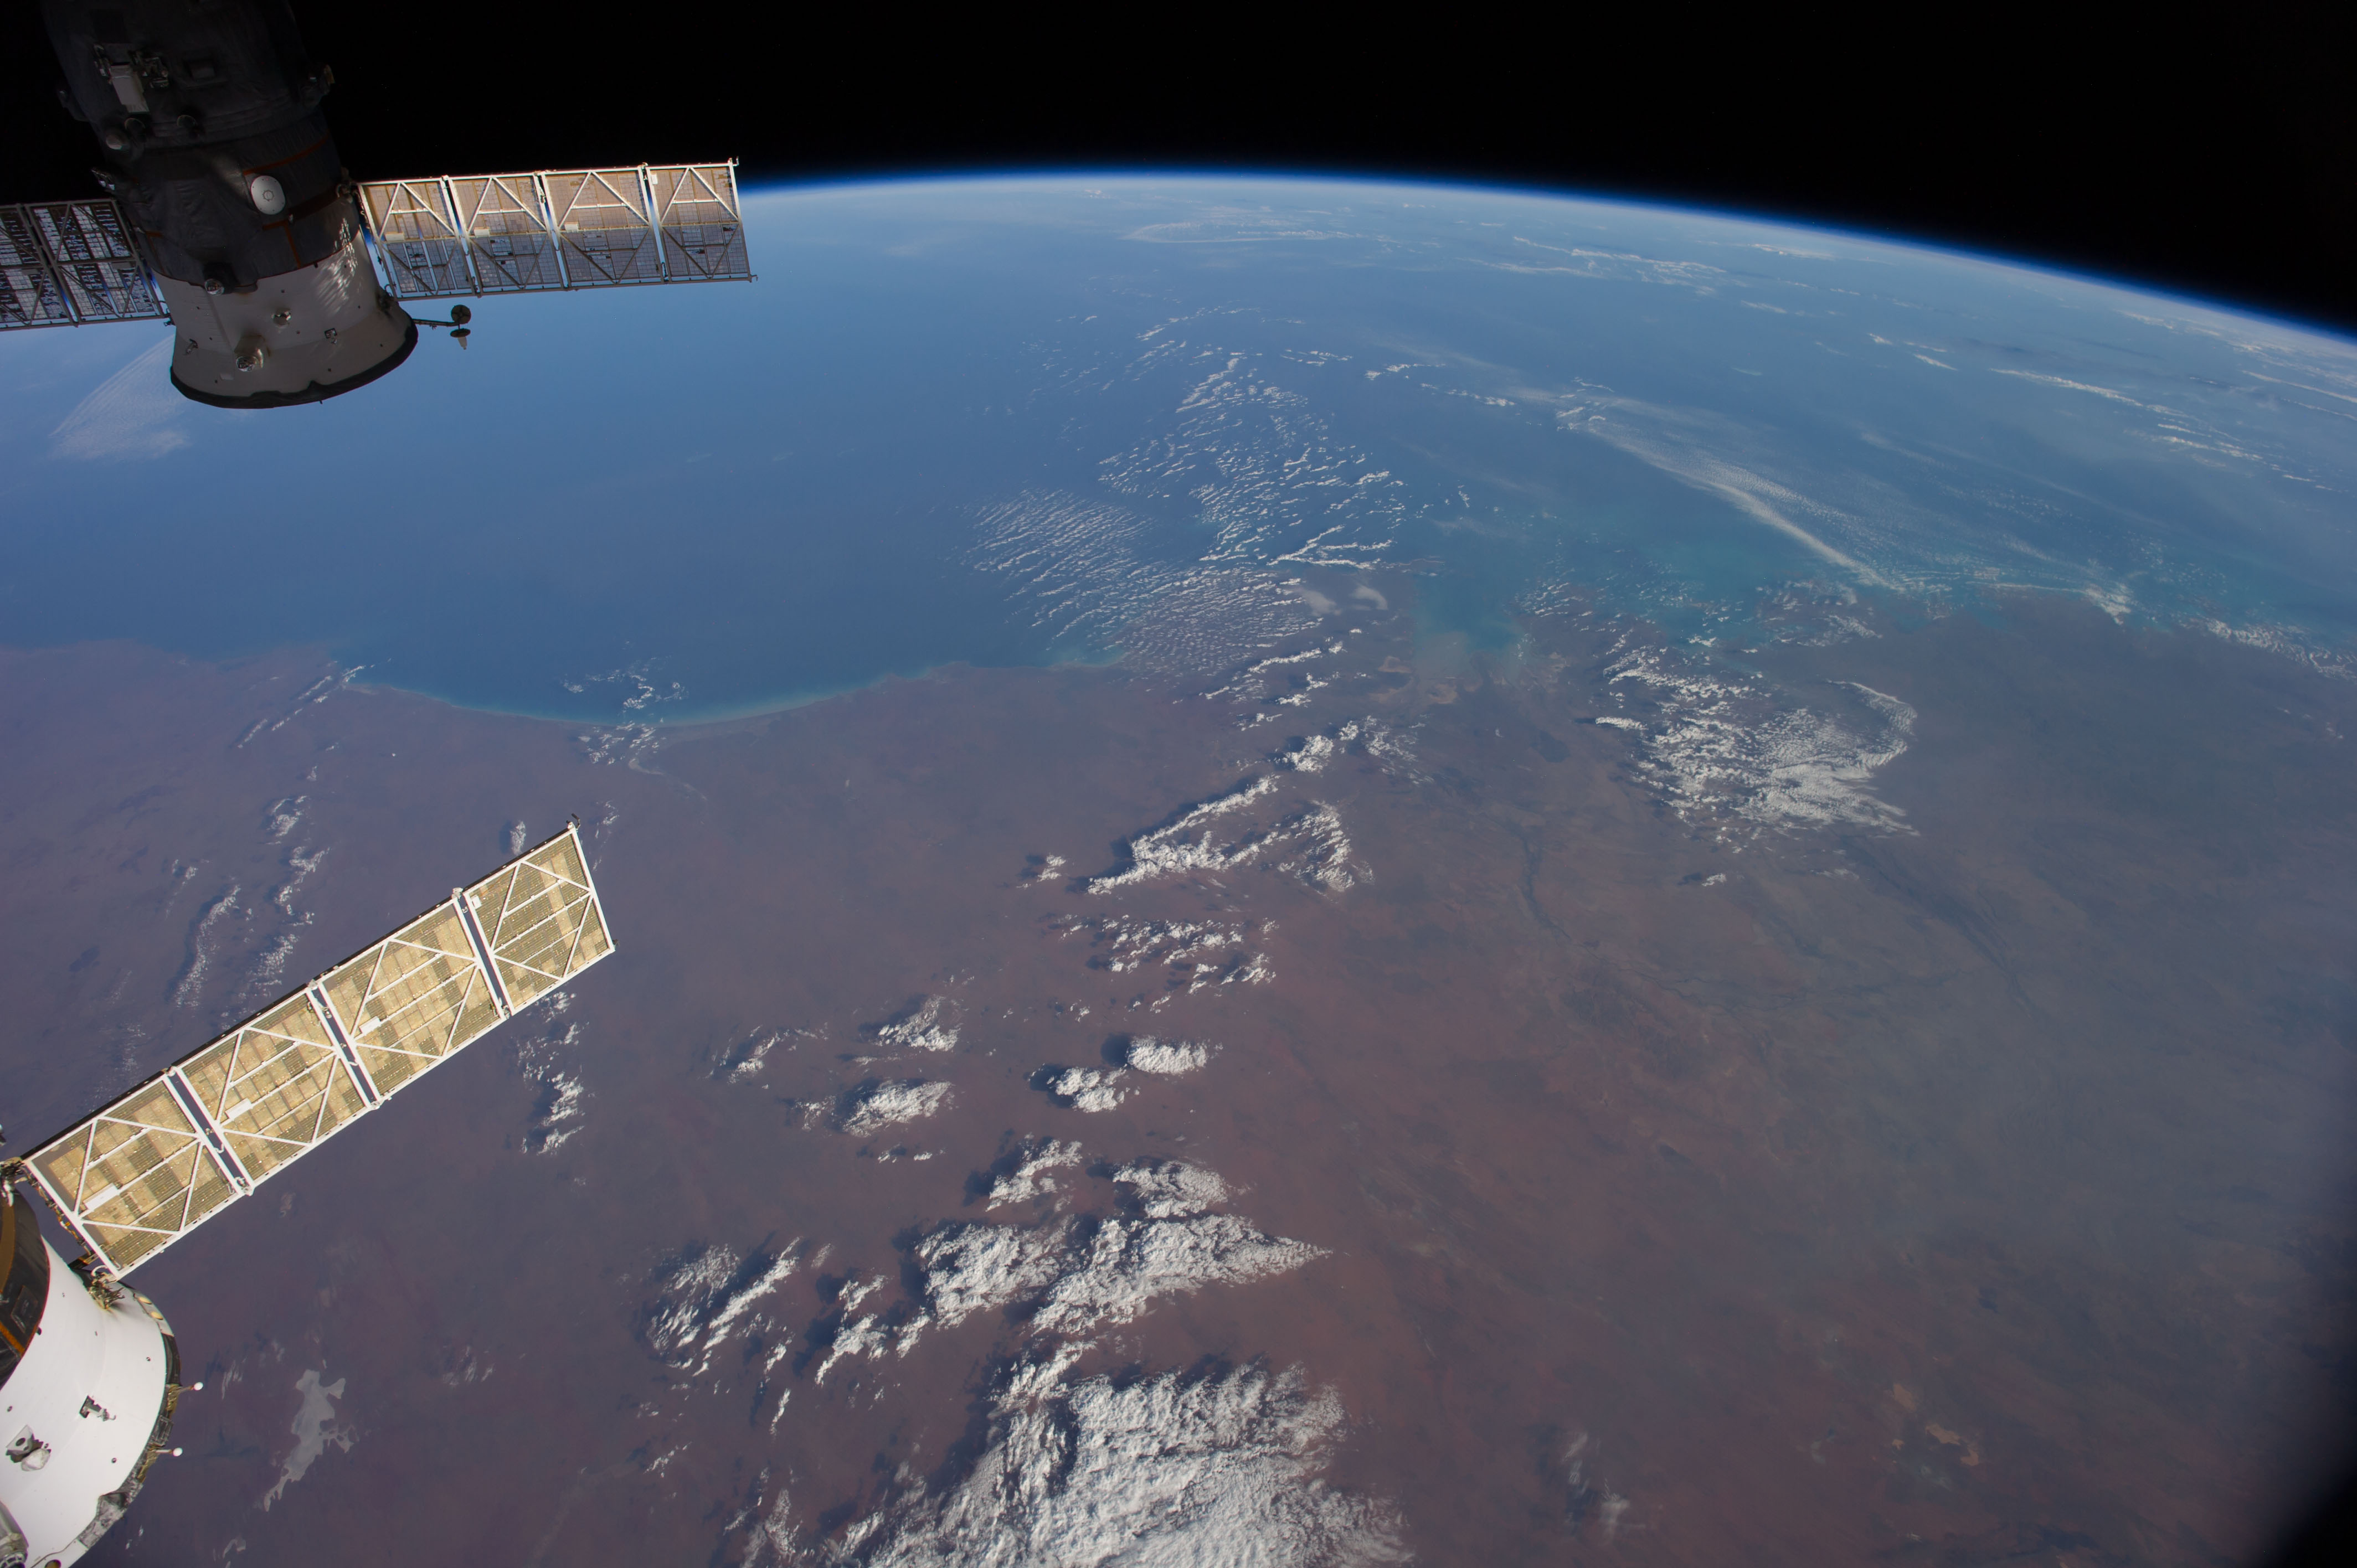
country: AUSTRALIA-WA
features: INDIAN O., KING SOUND, FITZROY R., GASCOYNE R., ATMOSPHERIC LIMB
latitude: -18.5
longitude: 123.0
